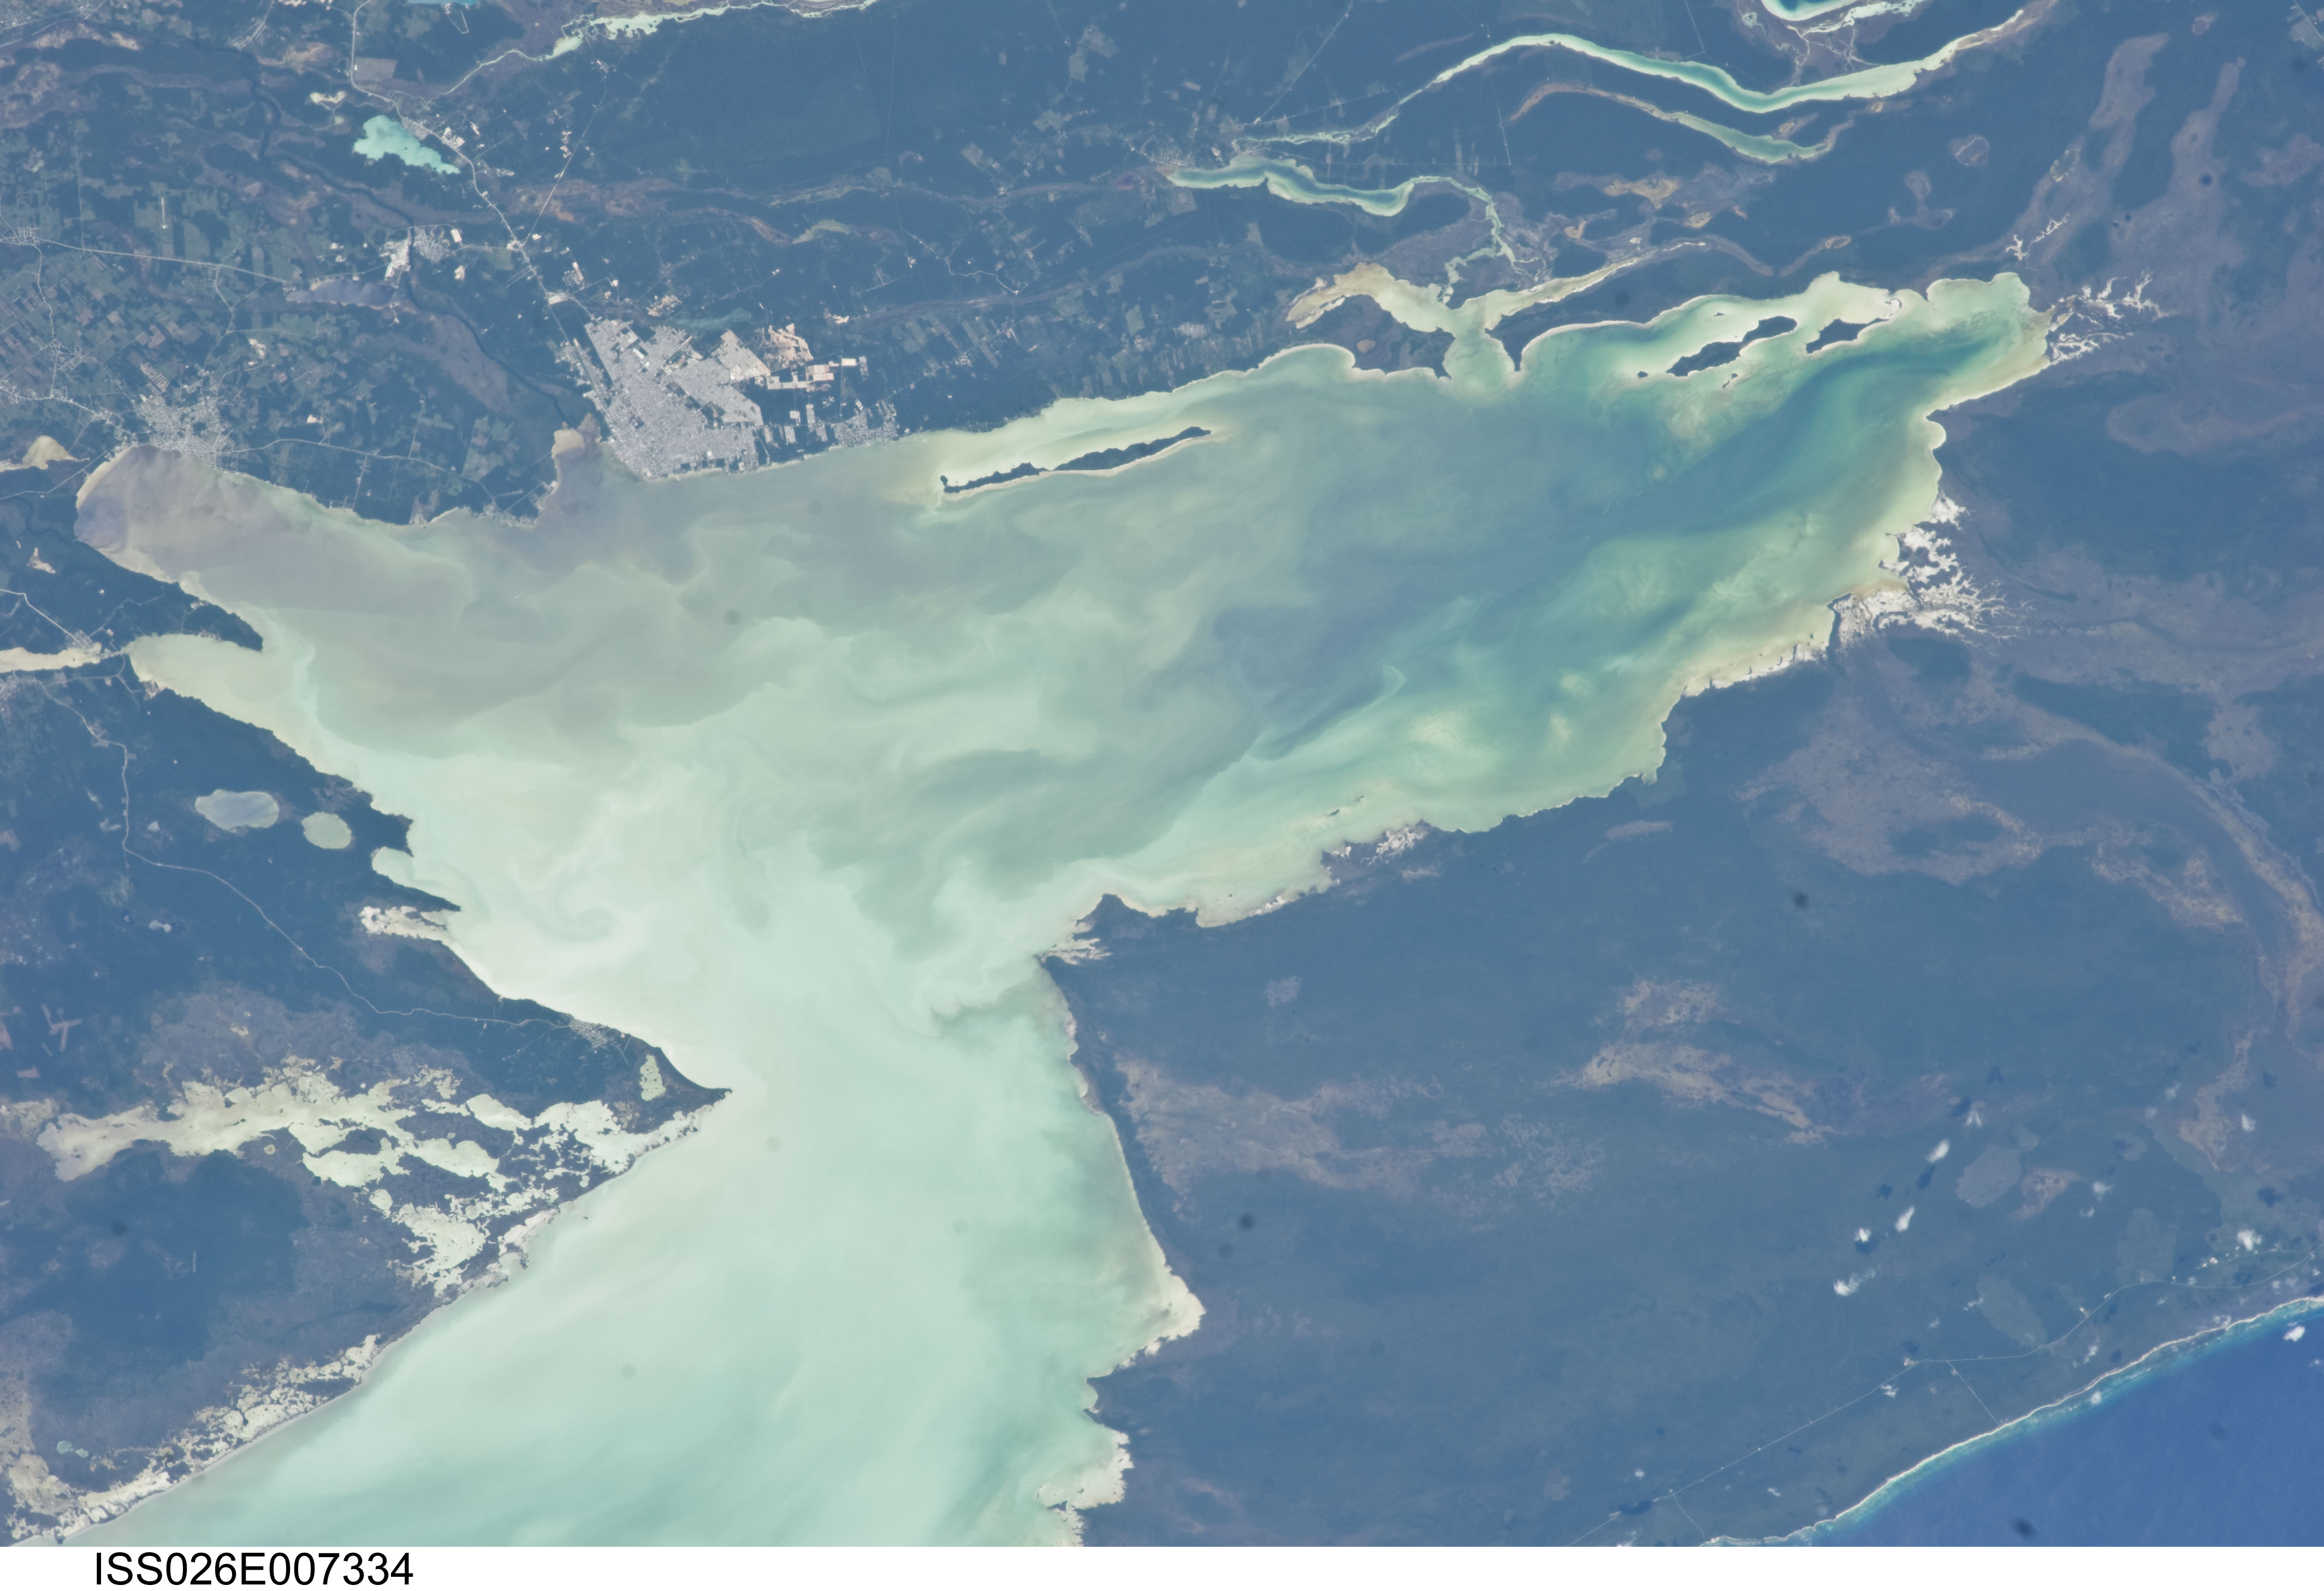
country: MEXICO
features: CHETUMAL, COROZAL, CHETUMAL B., CARIBBEAN S.
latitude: 18.5
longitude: -88.0
